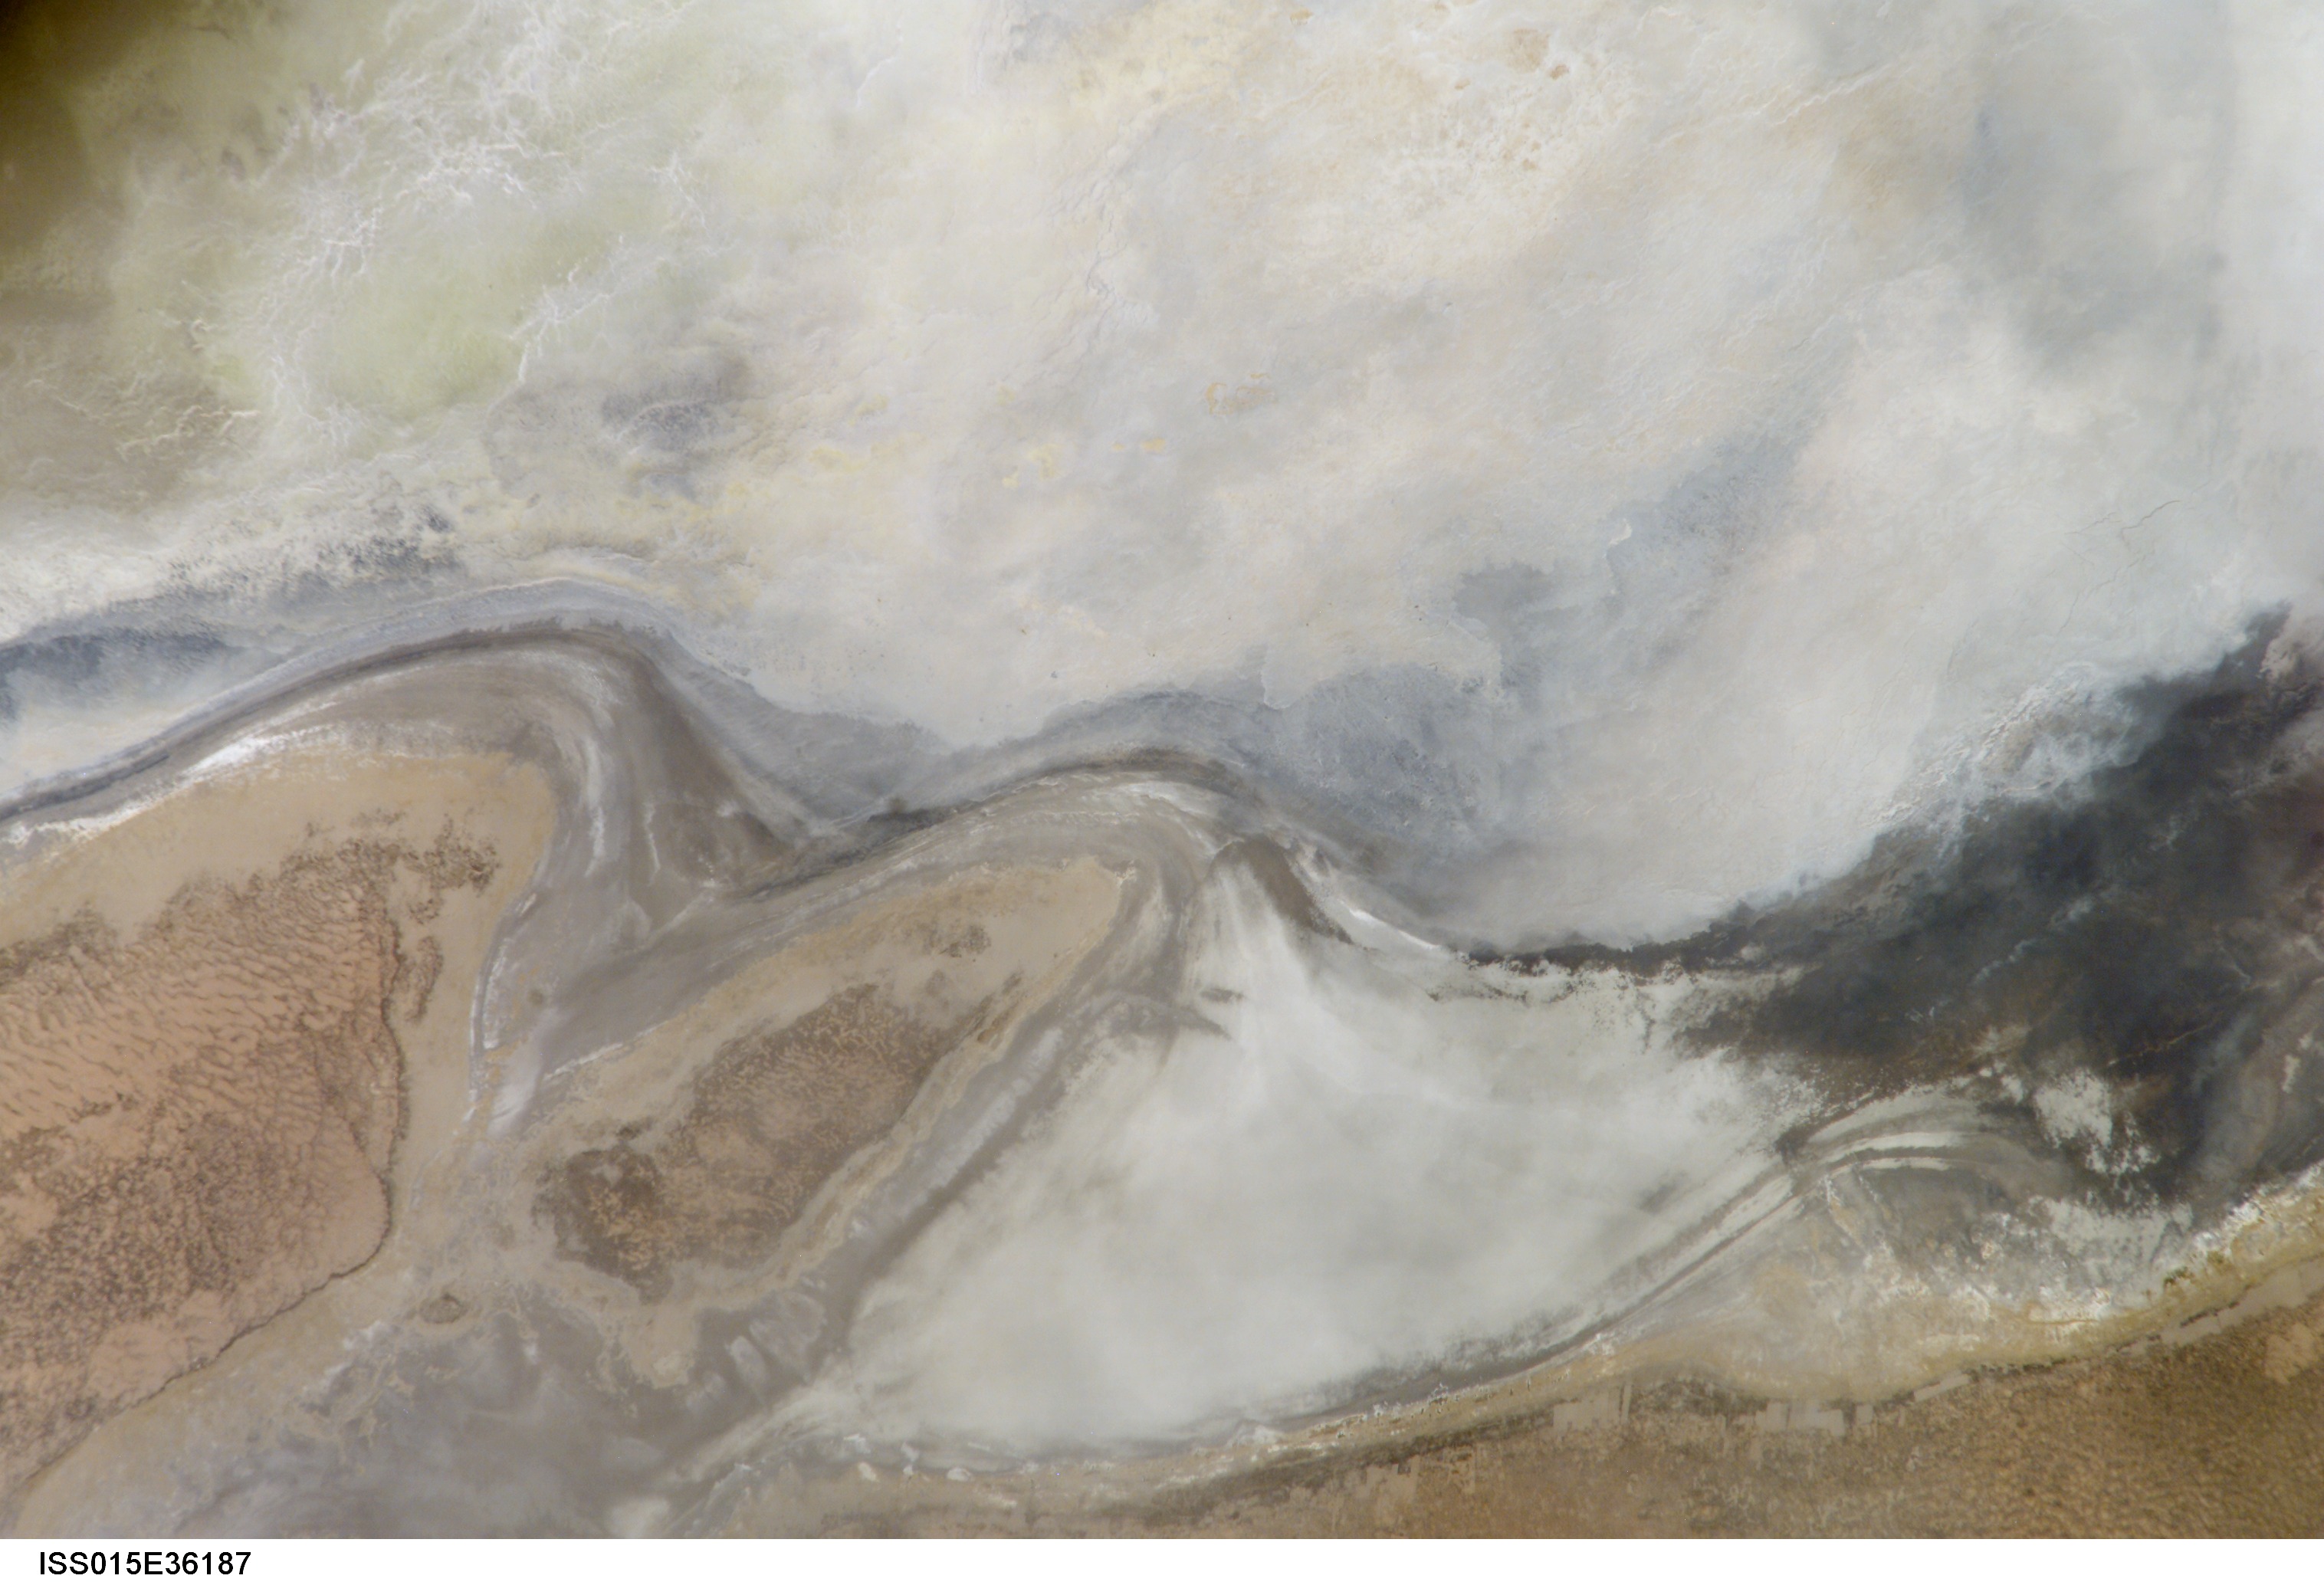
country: BOLIVIA
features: SW. LAGO POOPO, DRY
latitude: -19.1
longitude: -67.1
